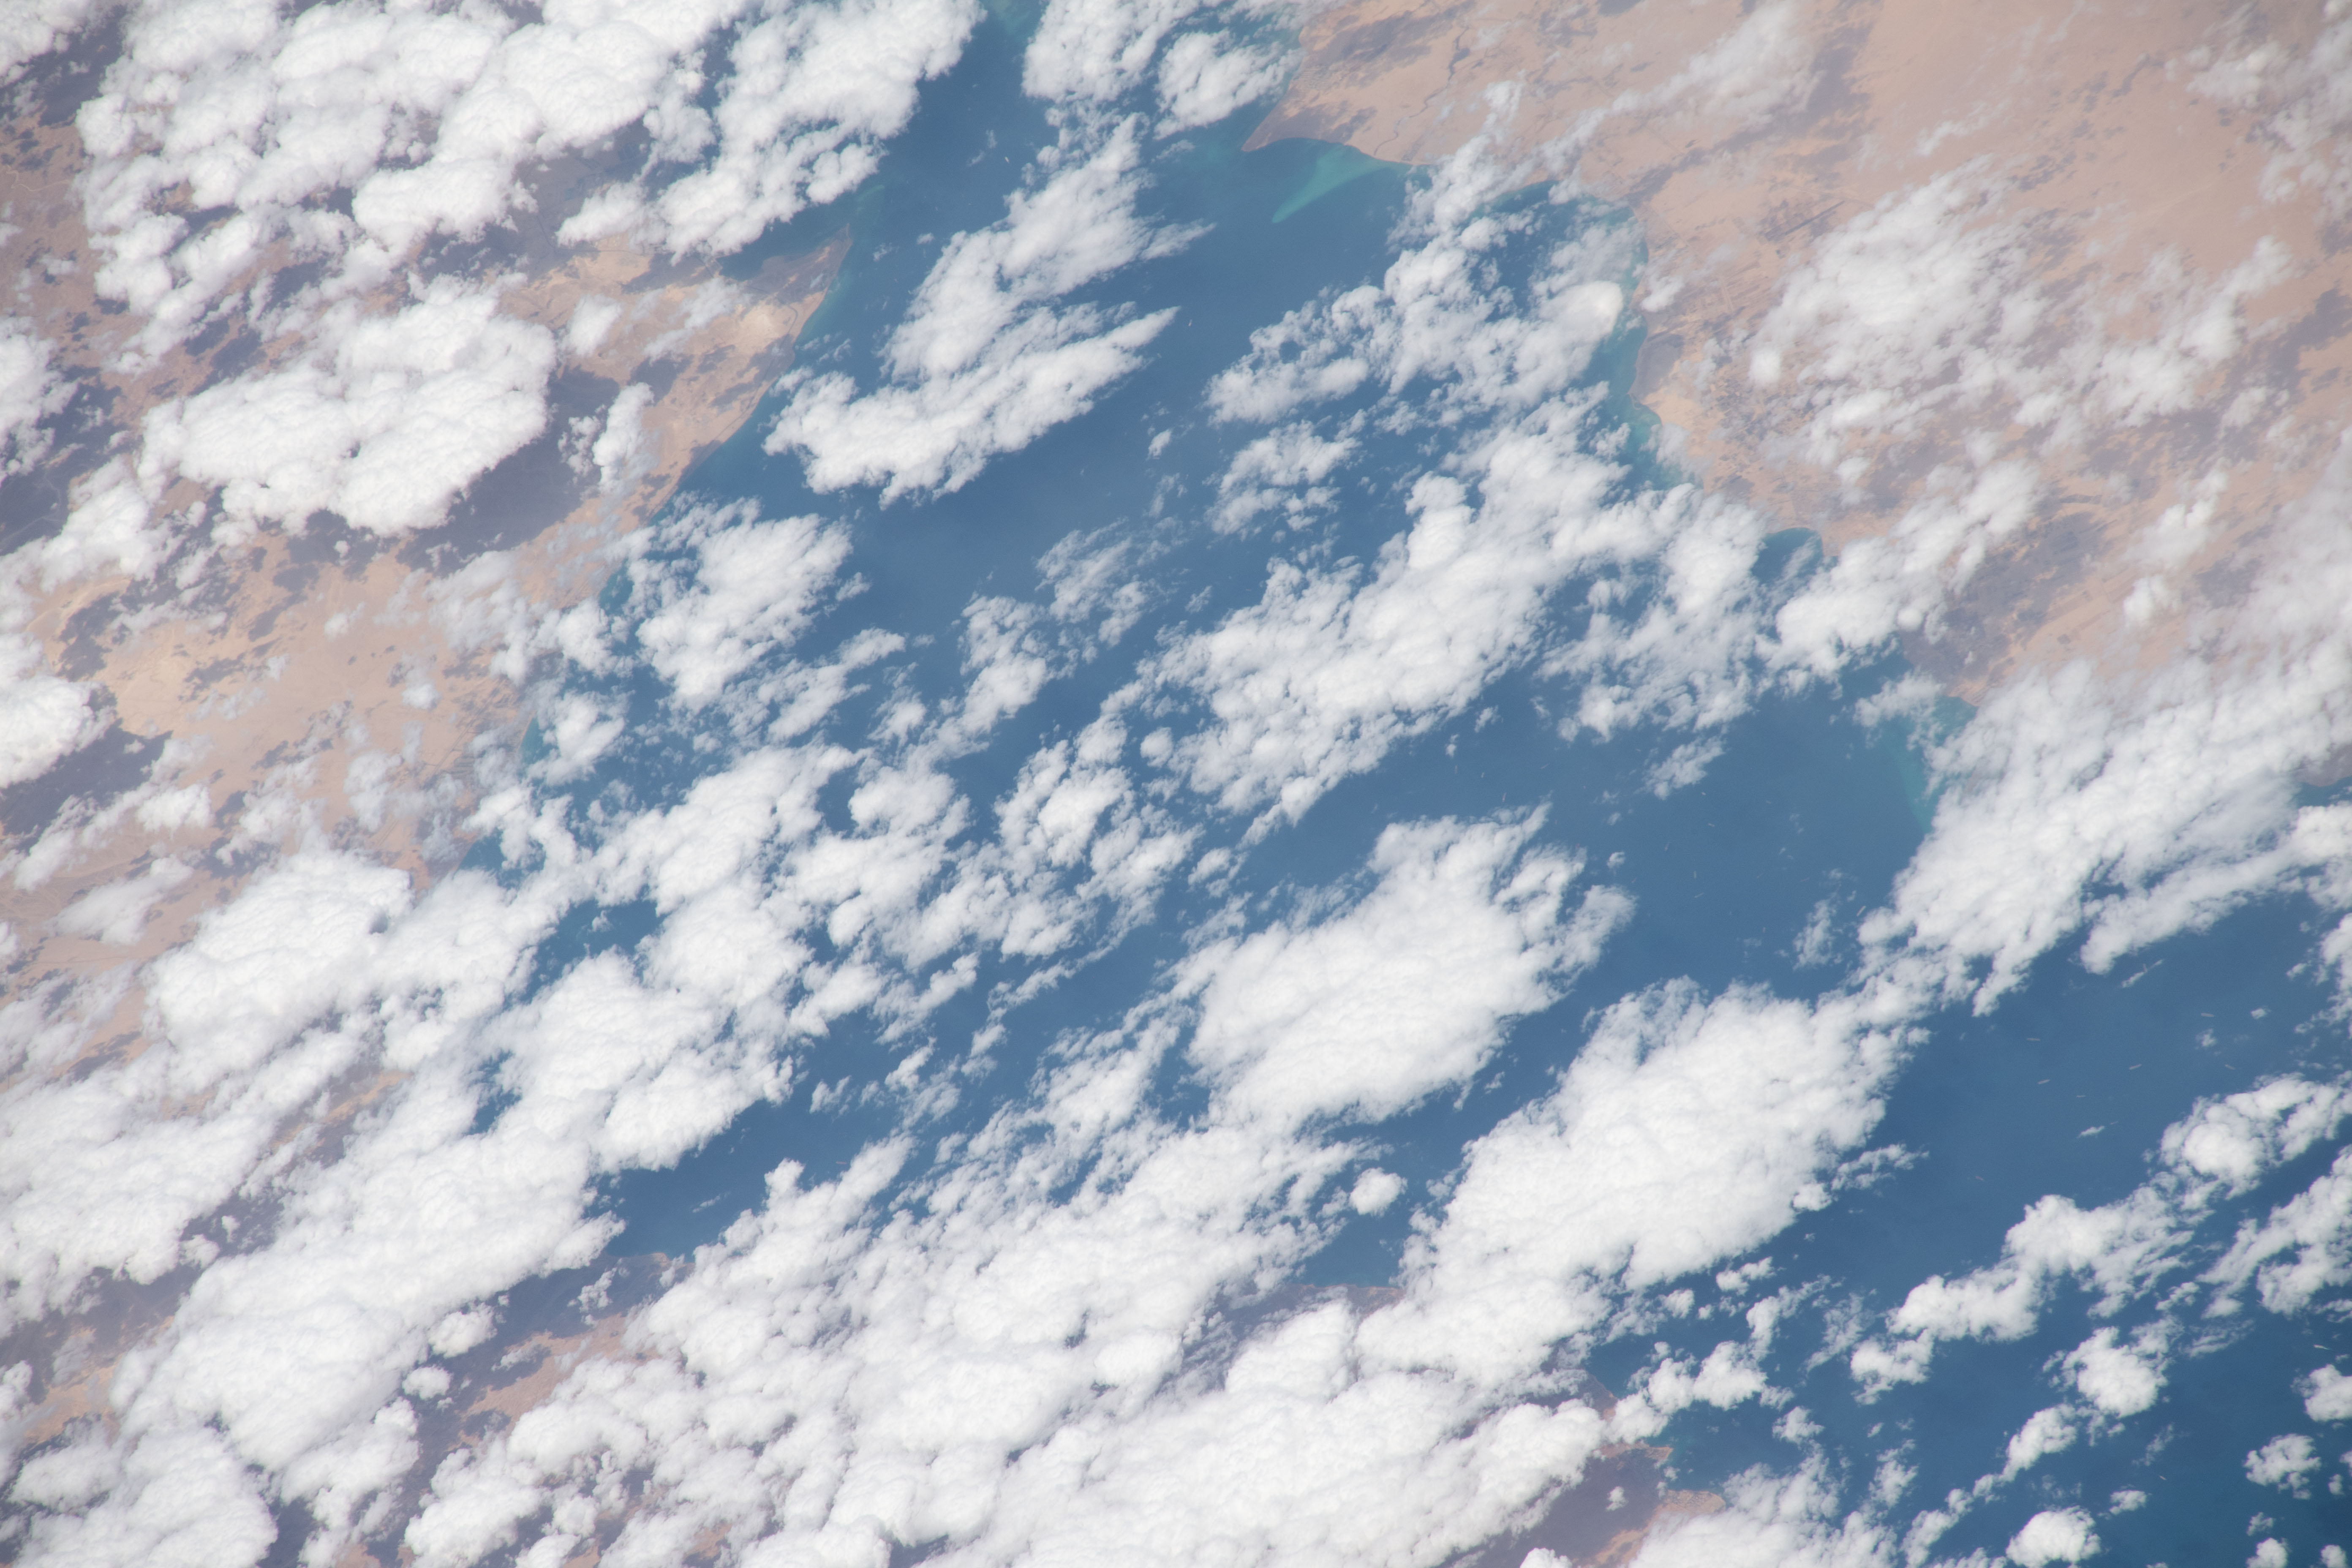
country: EGYPT
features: RIVER
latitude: 29.6
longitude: 32.7
